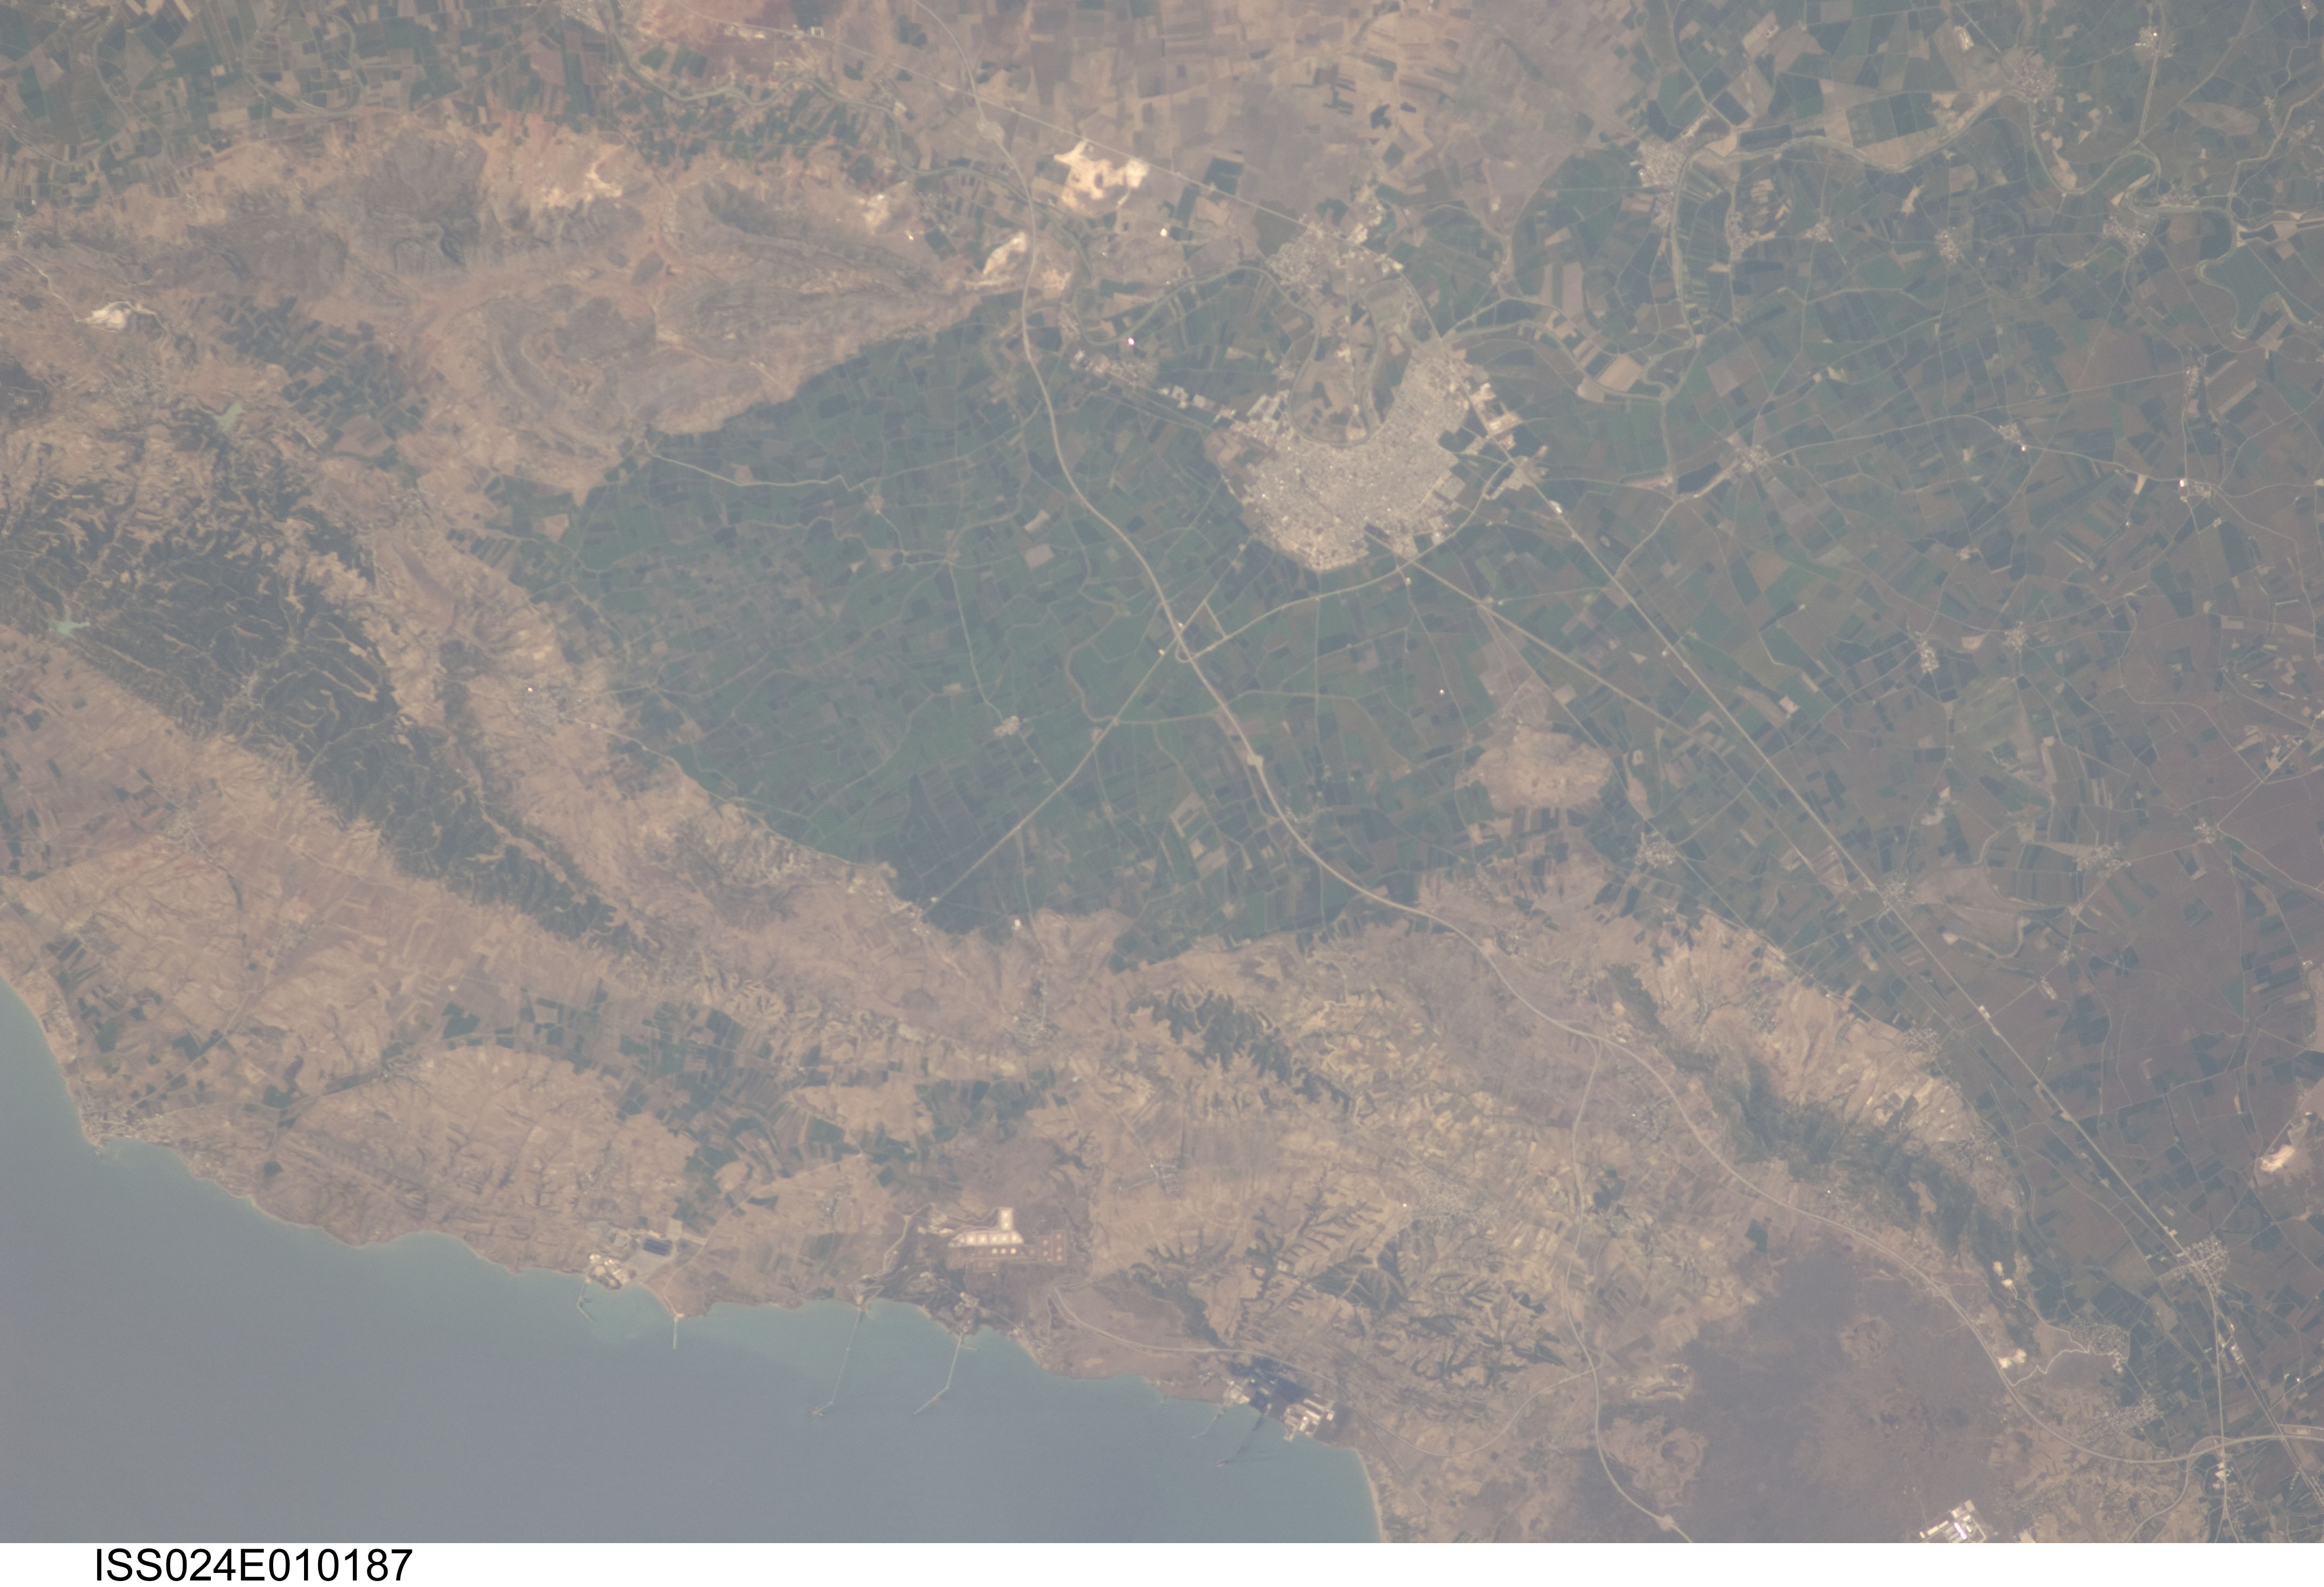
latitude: 37.0
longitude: 35.9
